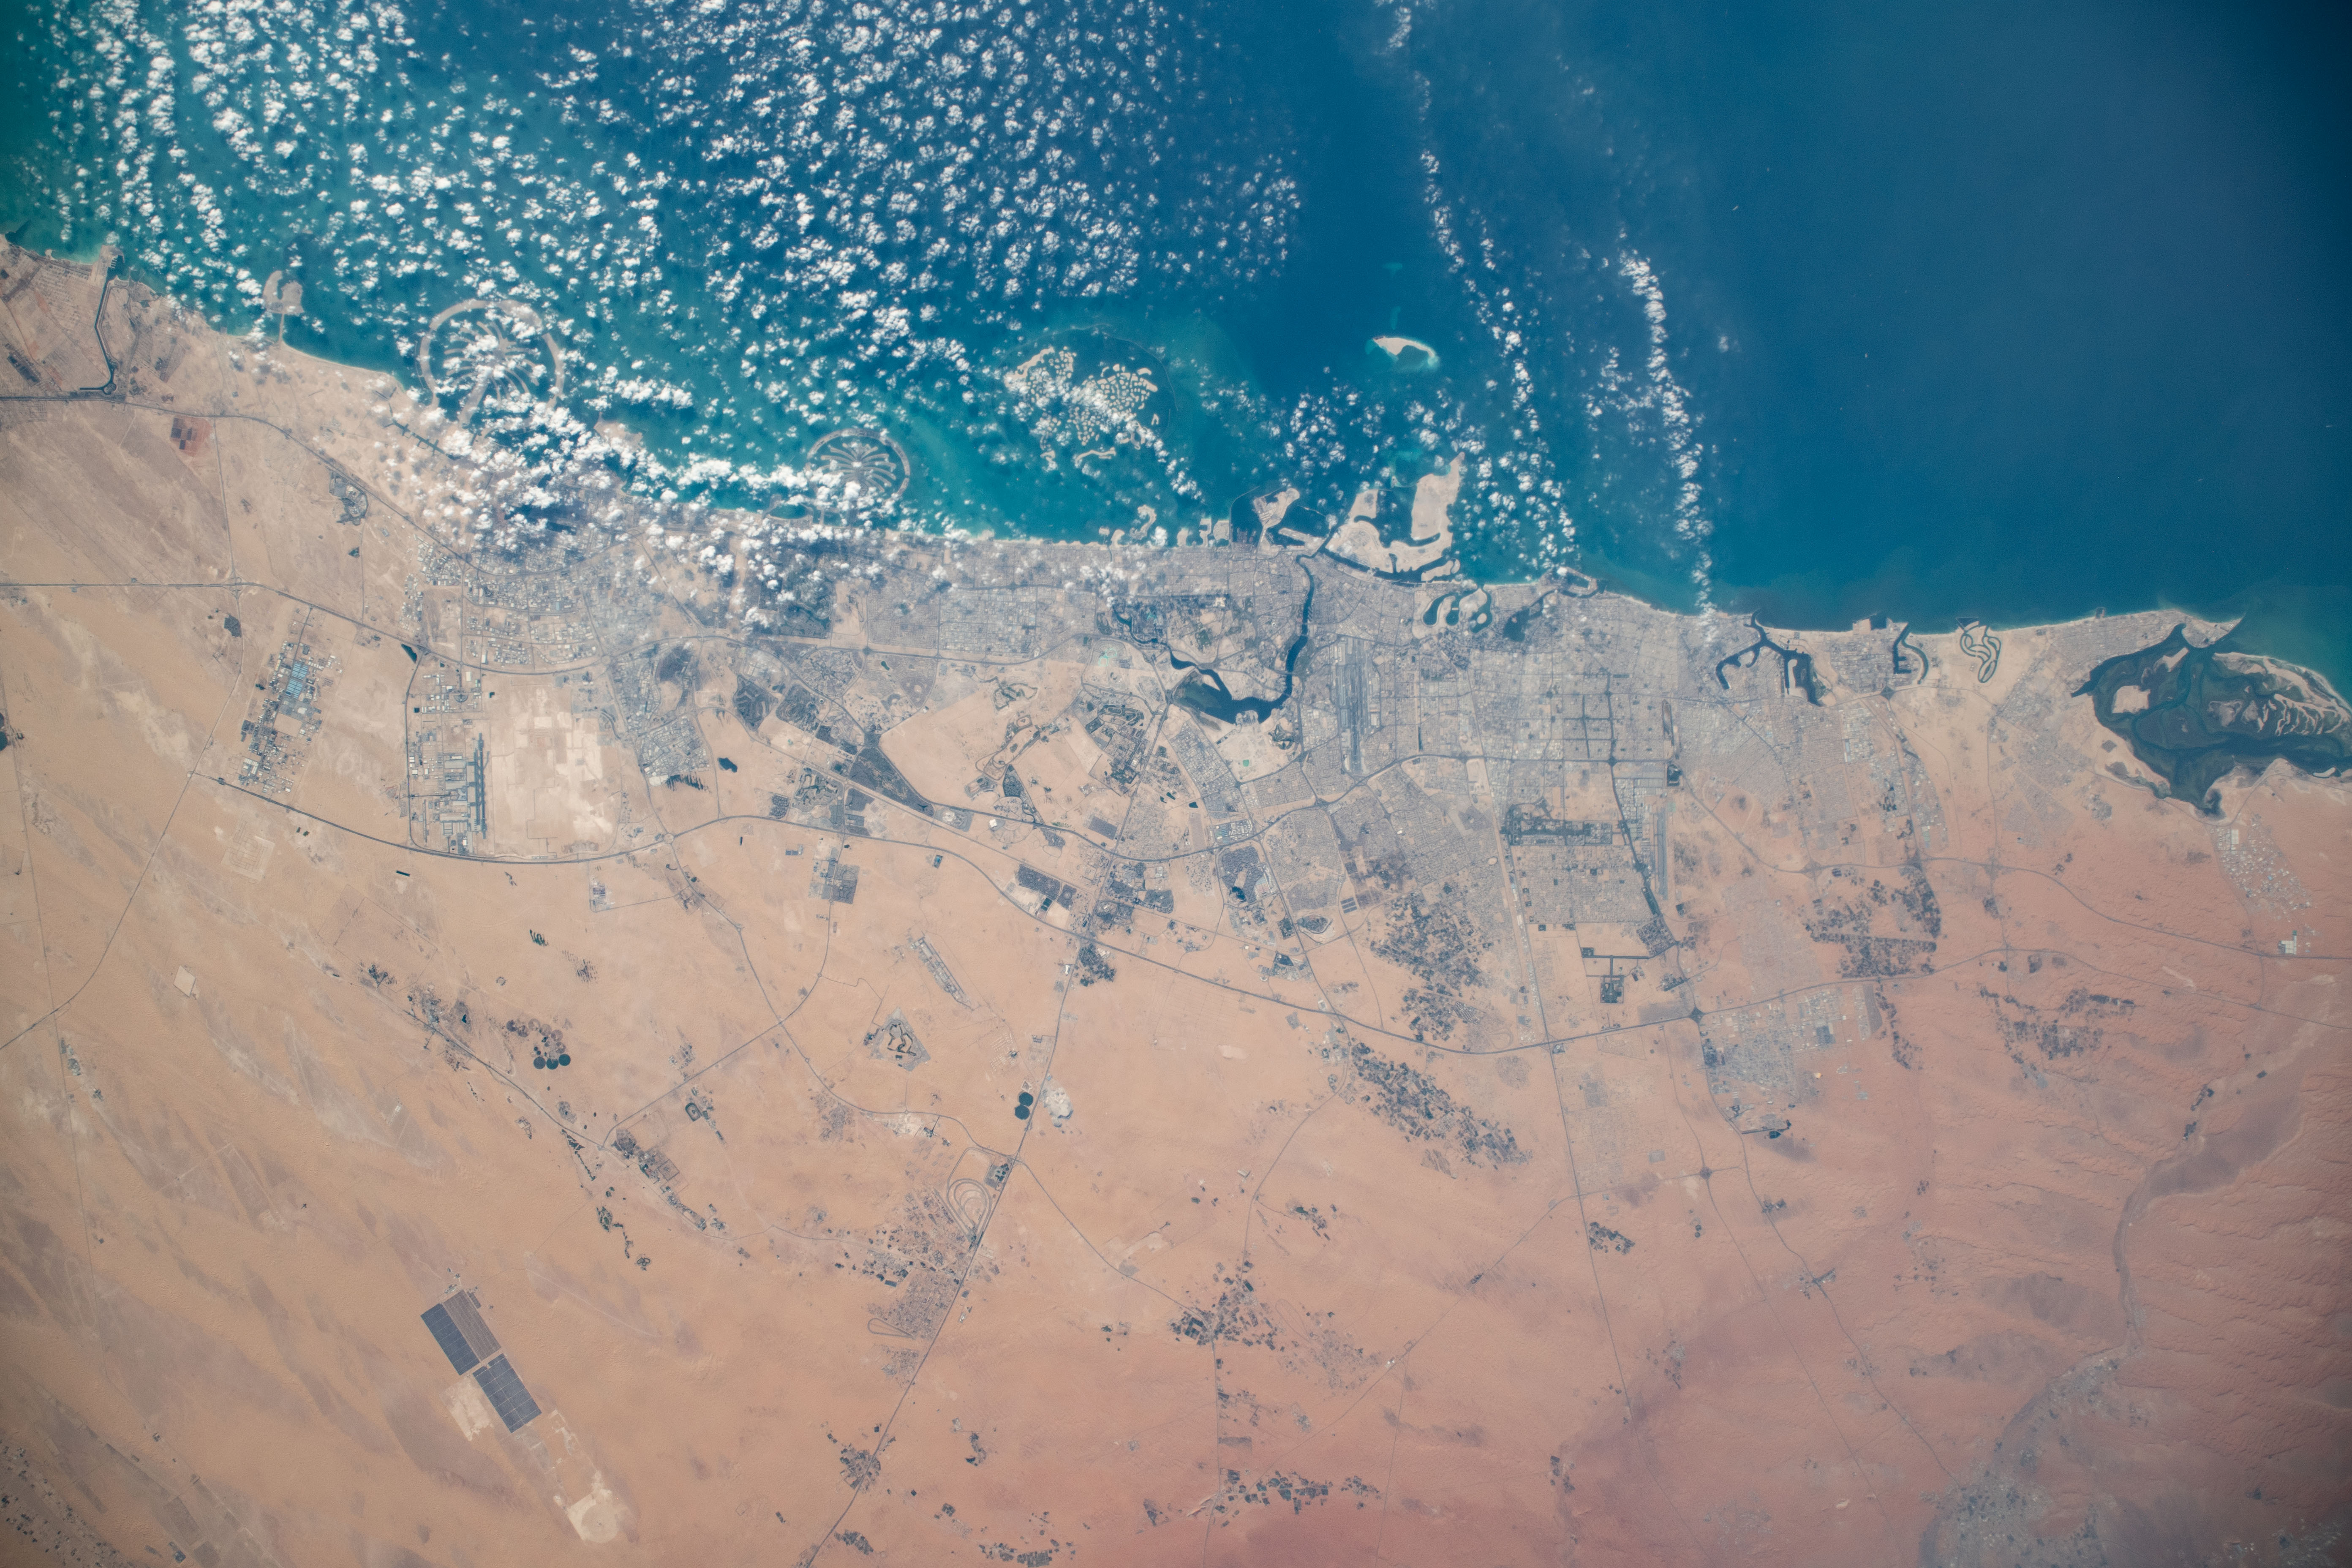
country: UNITED ARAB EMIRATES
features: DUBAI, DUBAI CREEK, UMM AL QAYWAYN, AJMAN, PALM ISLAND, PERSIAN GULF
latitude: 25.1
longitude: 55.3
